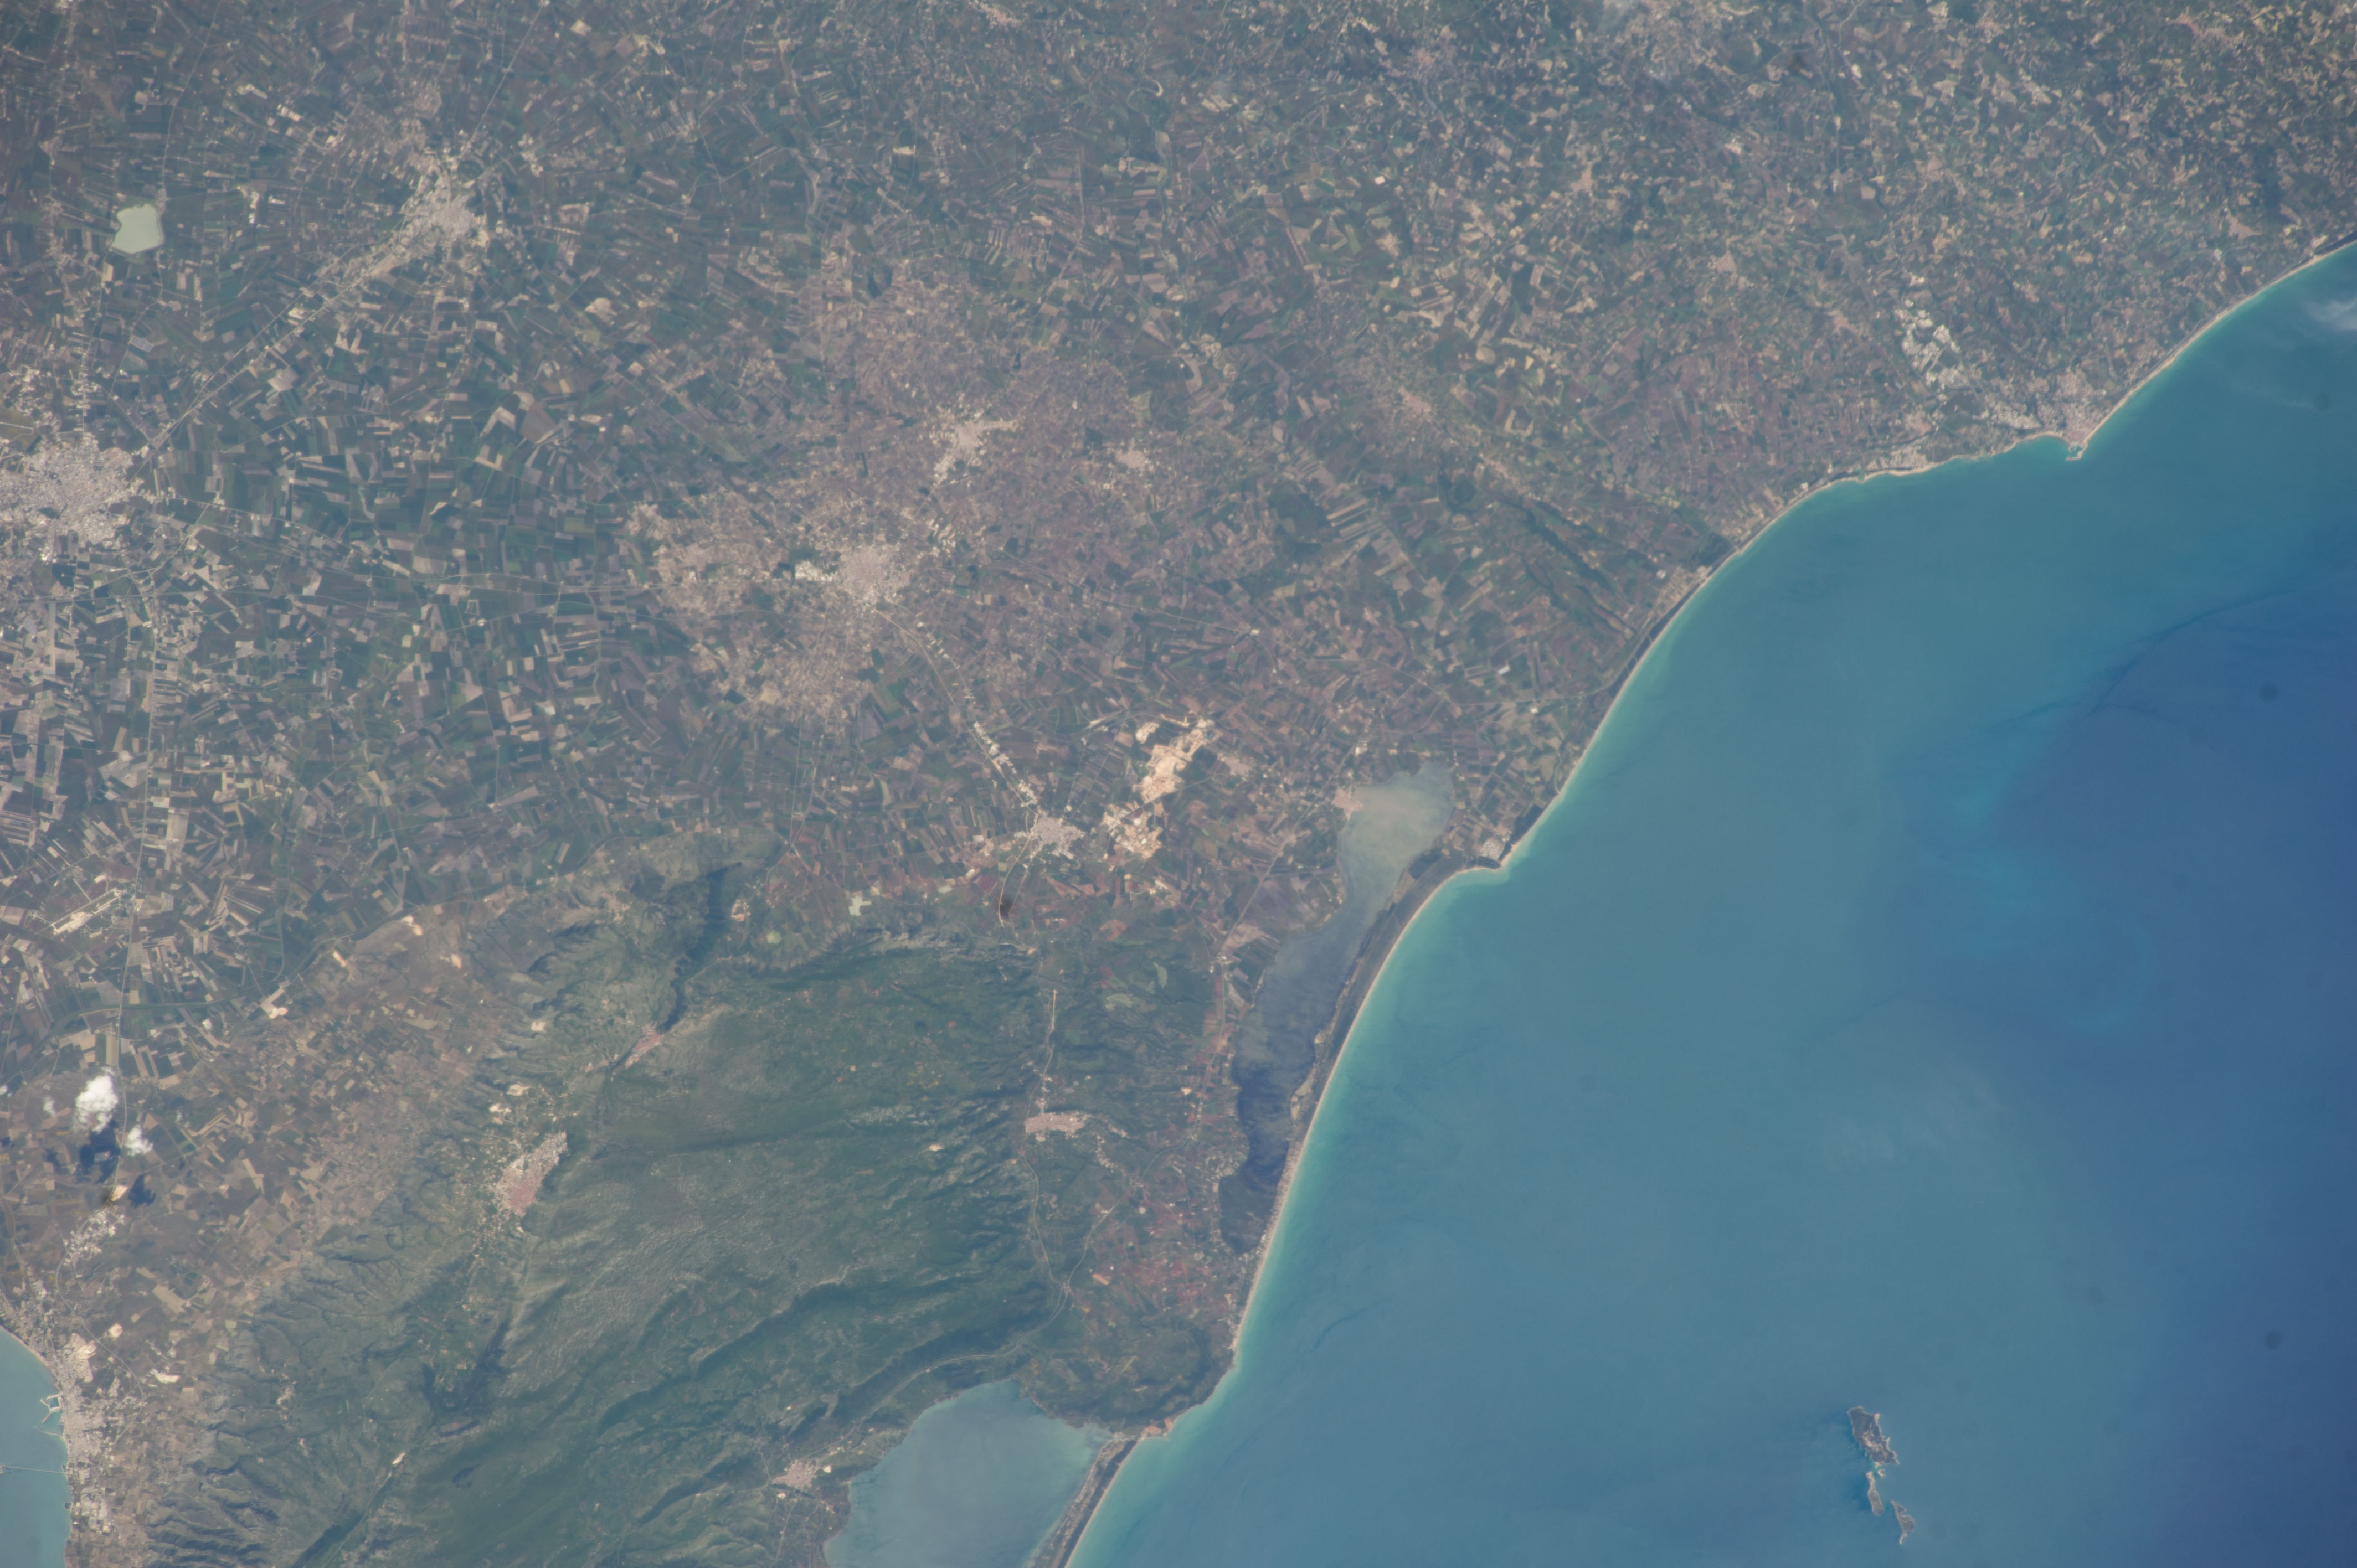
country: ITALY
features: VARANO LAKE, LESINA LAKE, COASTLINE, APRICENA CITY, SAN SEVERO CITY
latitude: 41.8
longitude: 15.4
